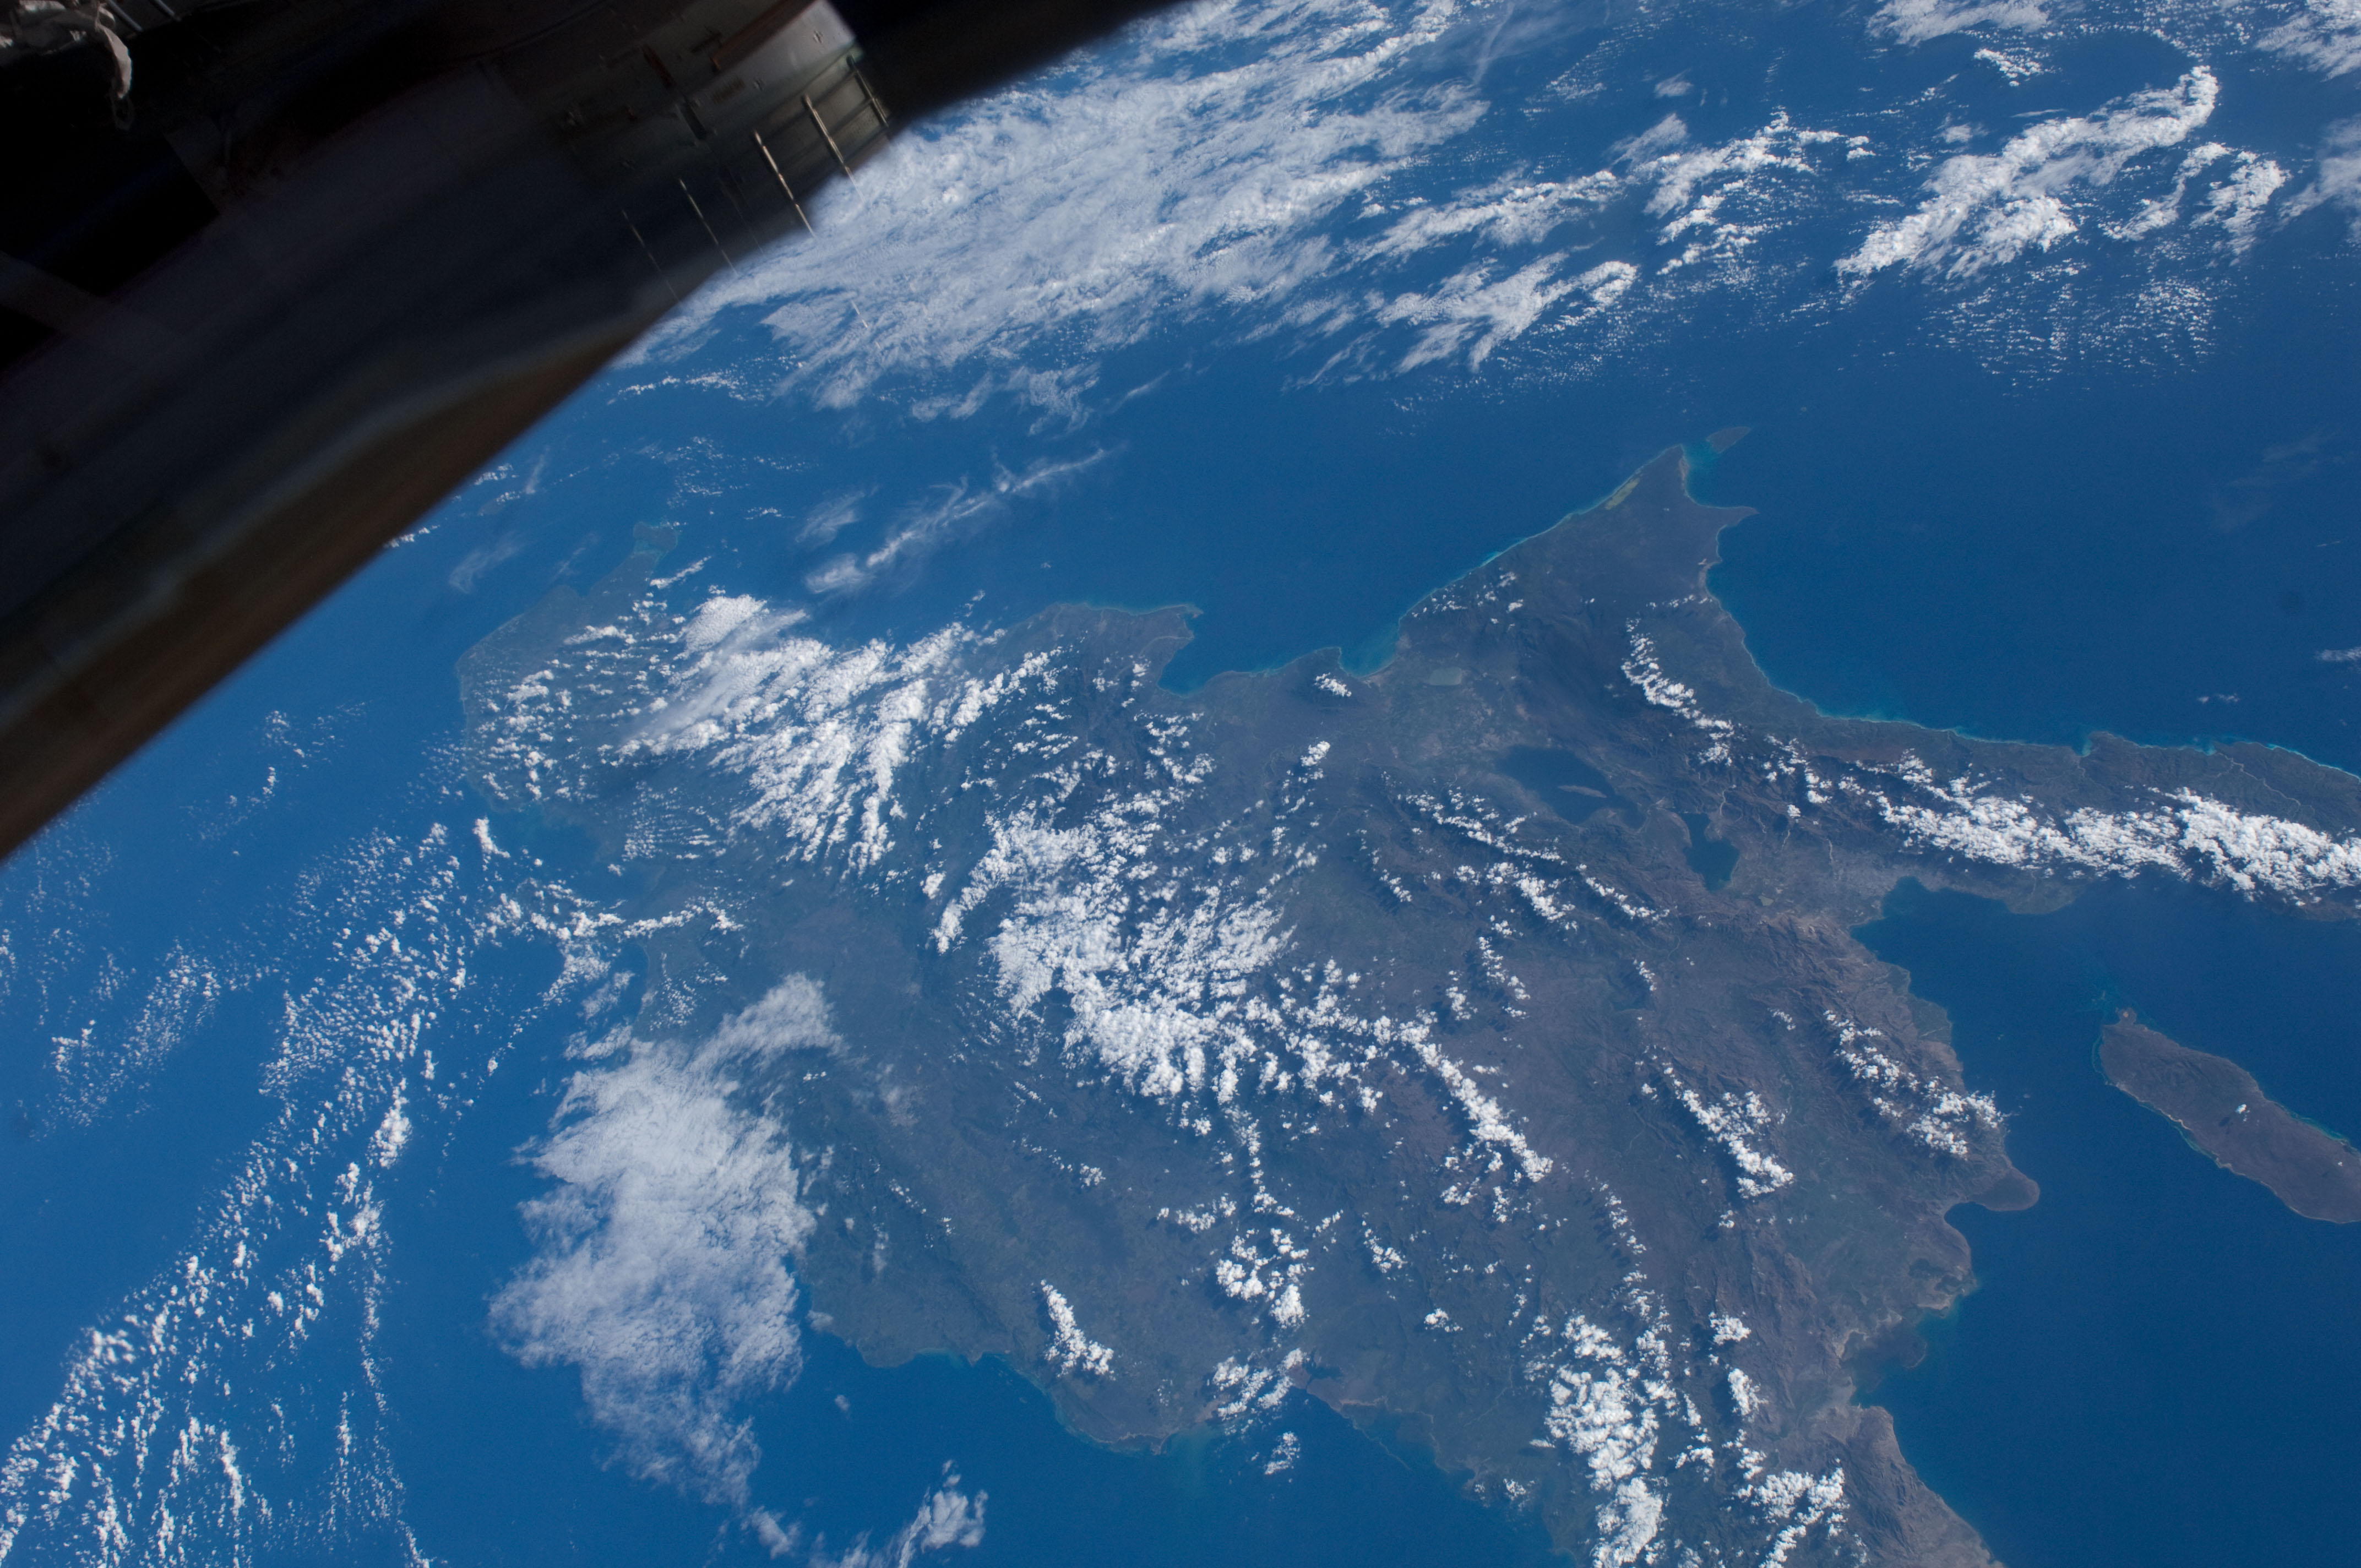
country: DOMINICAN REPUBLIC
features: CARIBBEAN S., PORT AU PRINCE, GONAVE I., ENRIQUILLO L., ISS
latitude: 19.0
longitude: -71.0
